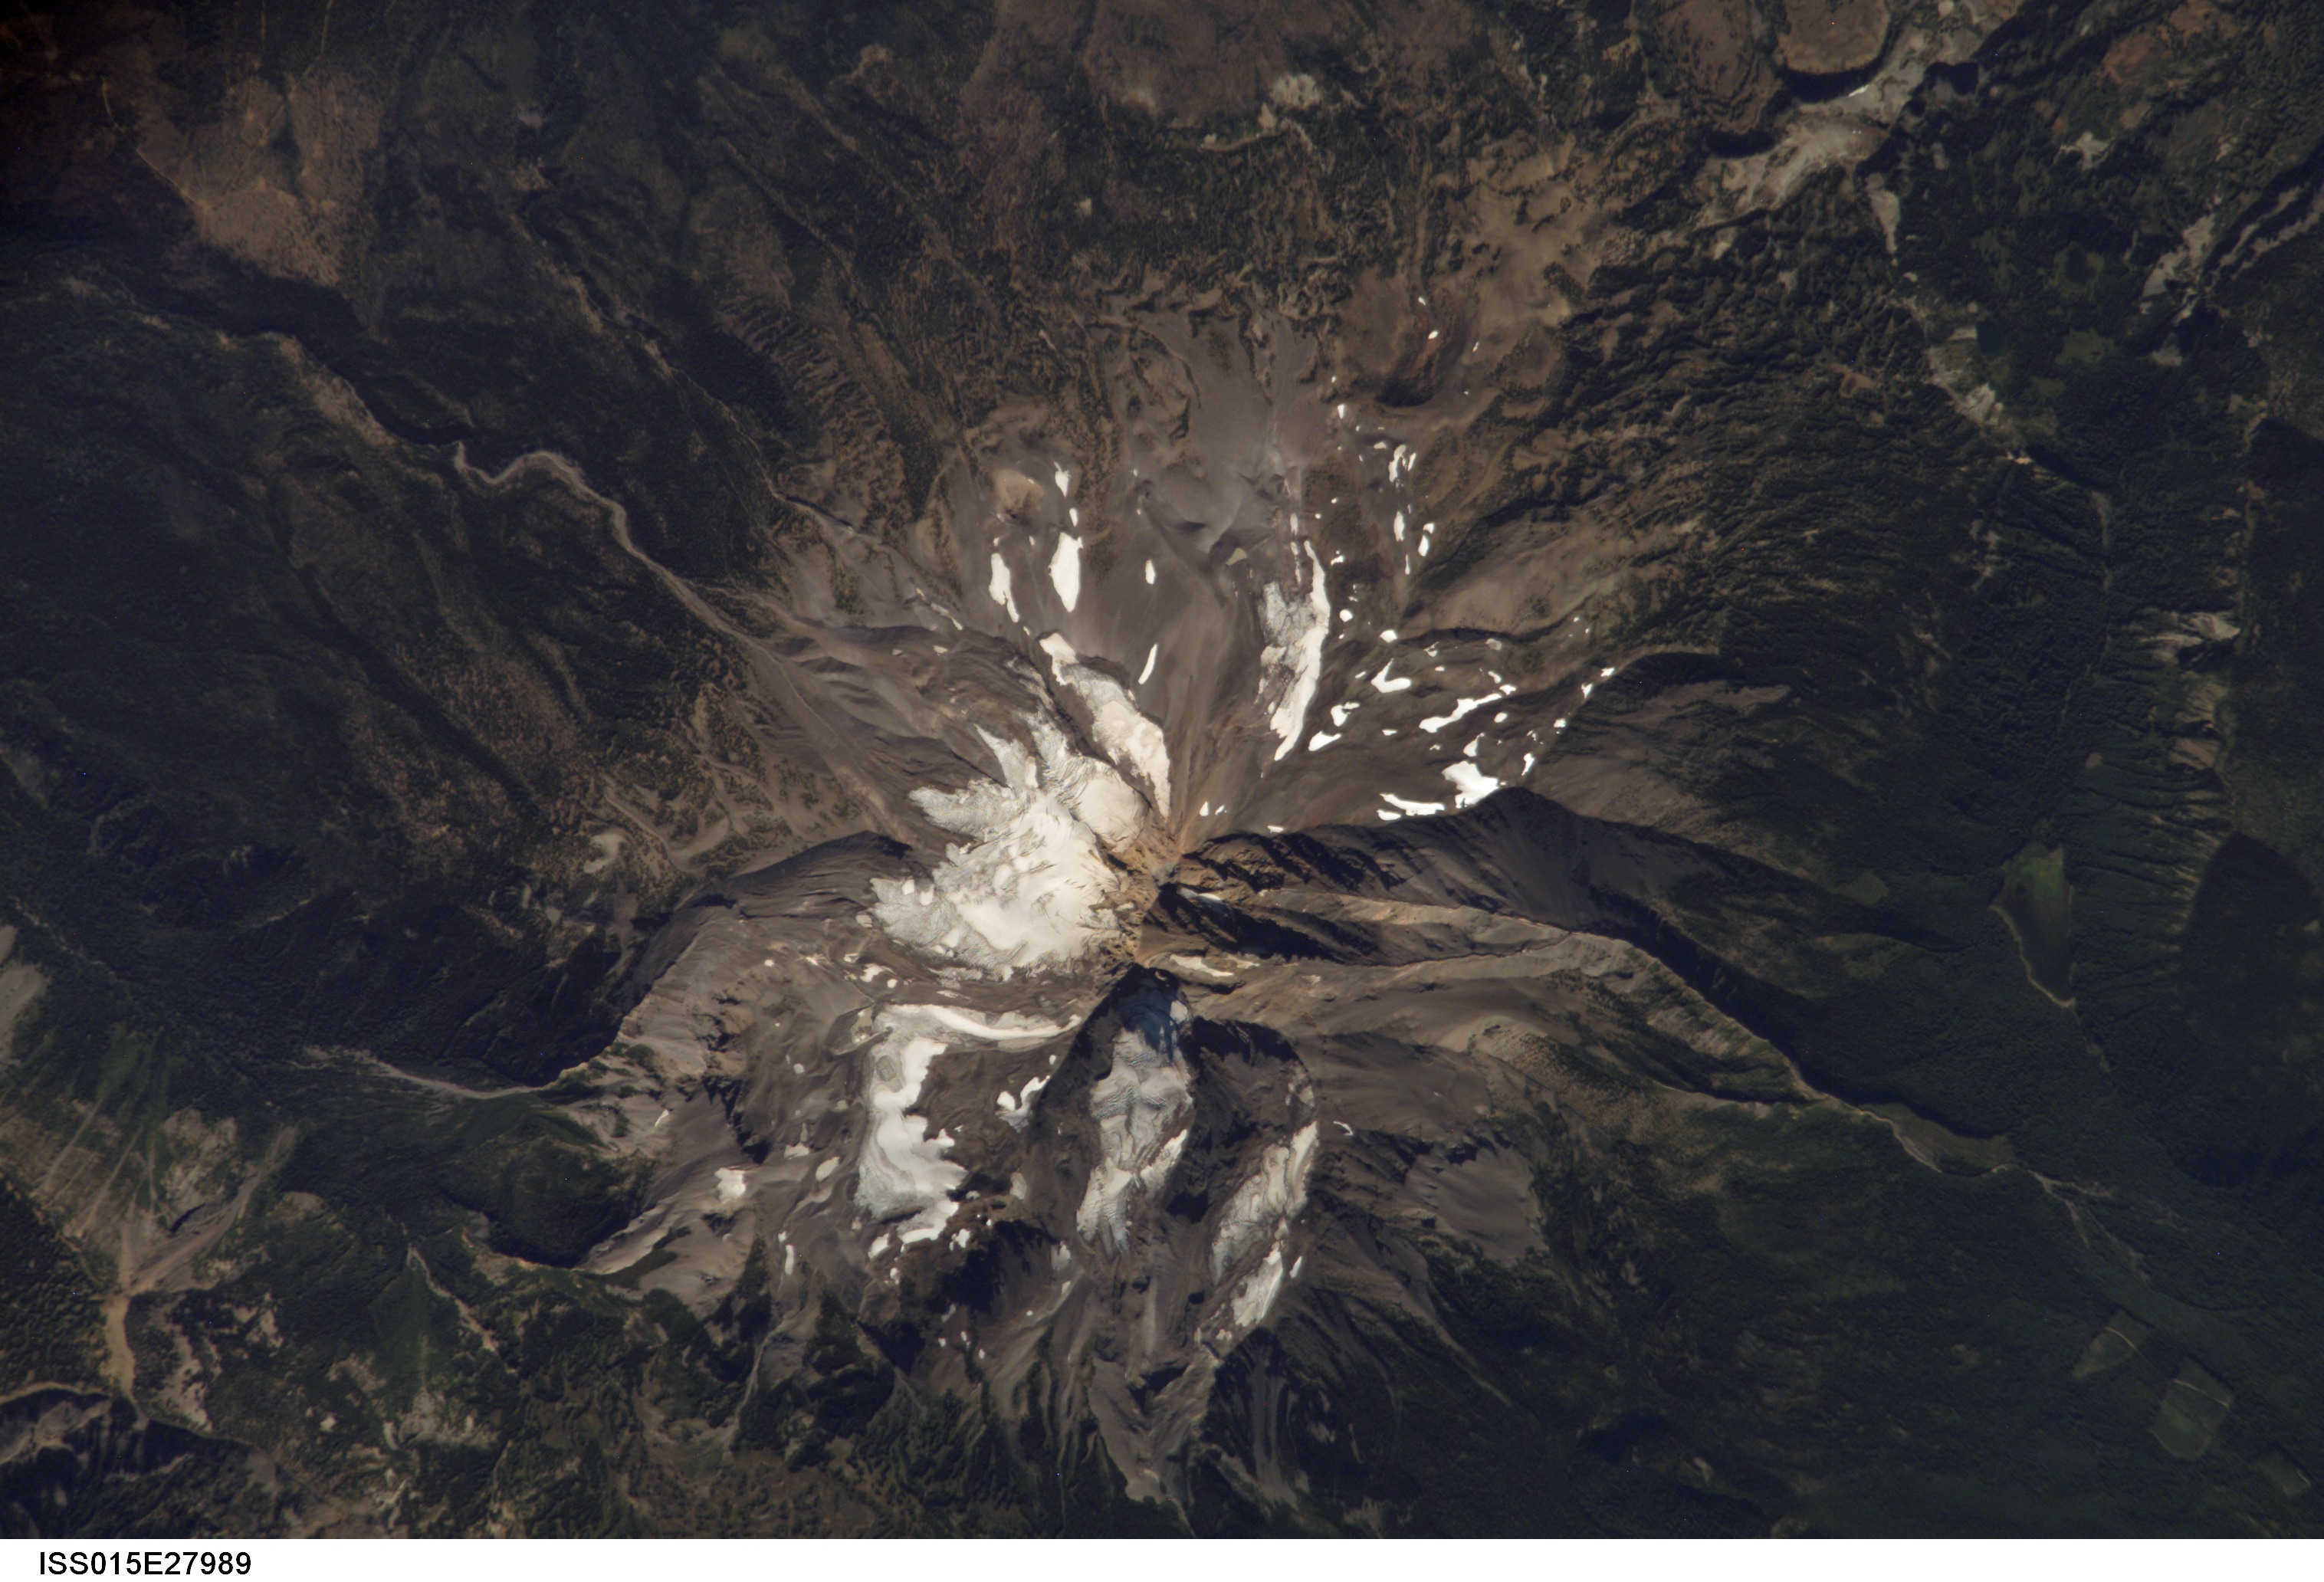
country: USA-OREGON
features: MT. JEFFERSON, SNOW, FOREST
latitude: 44.7
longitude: -121.8
